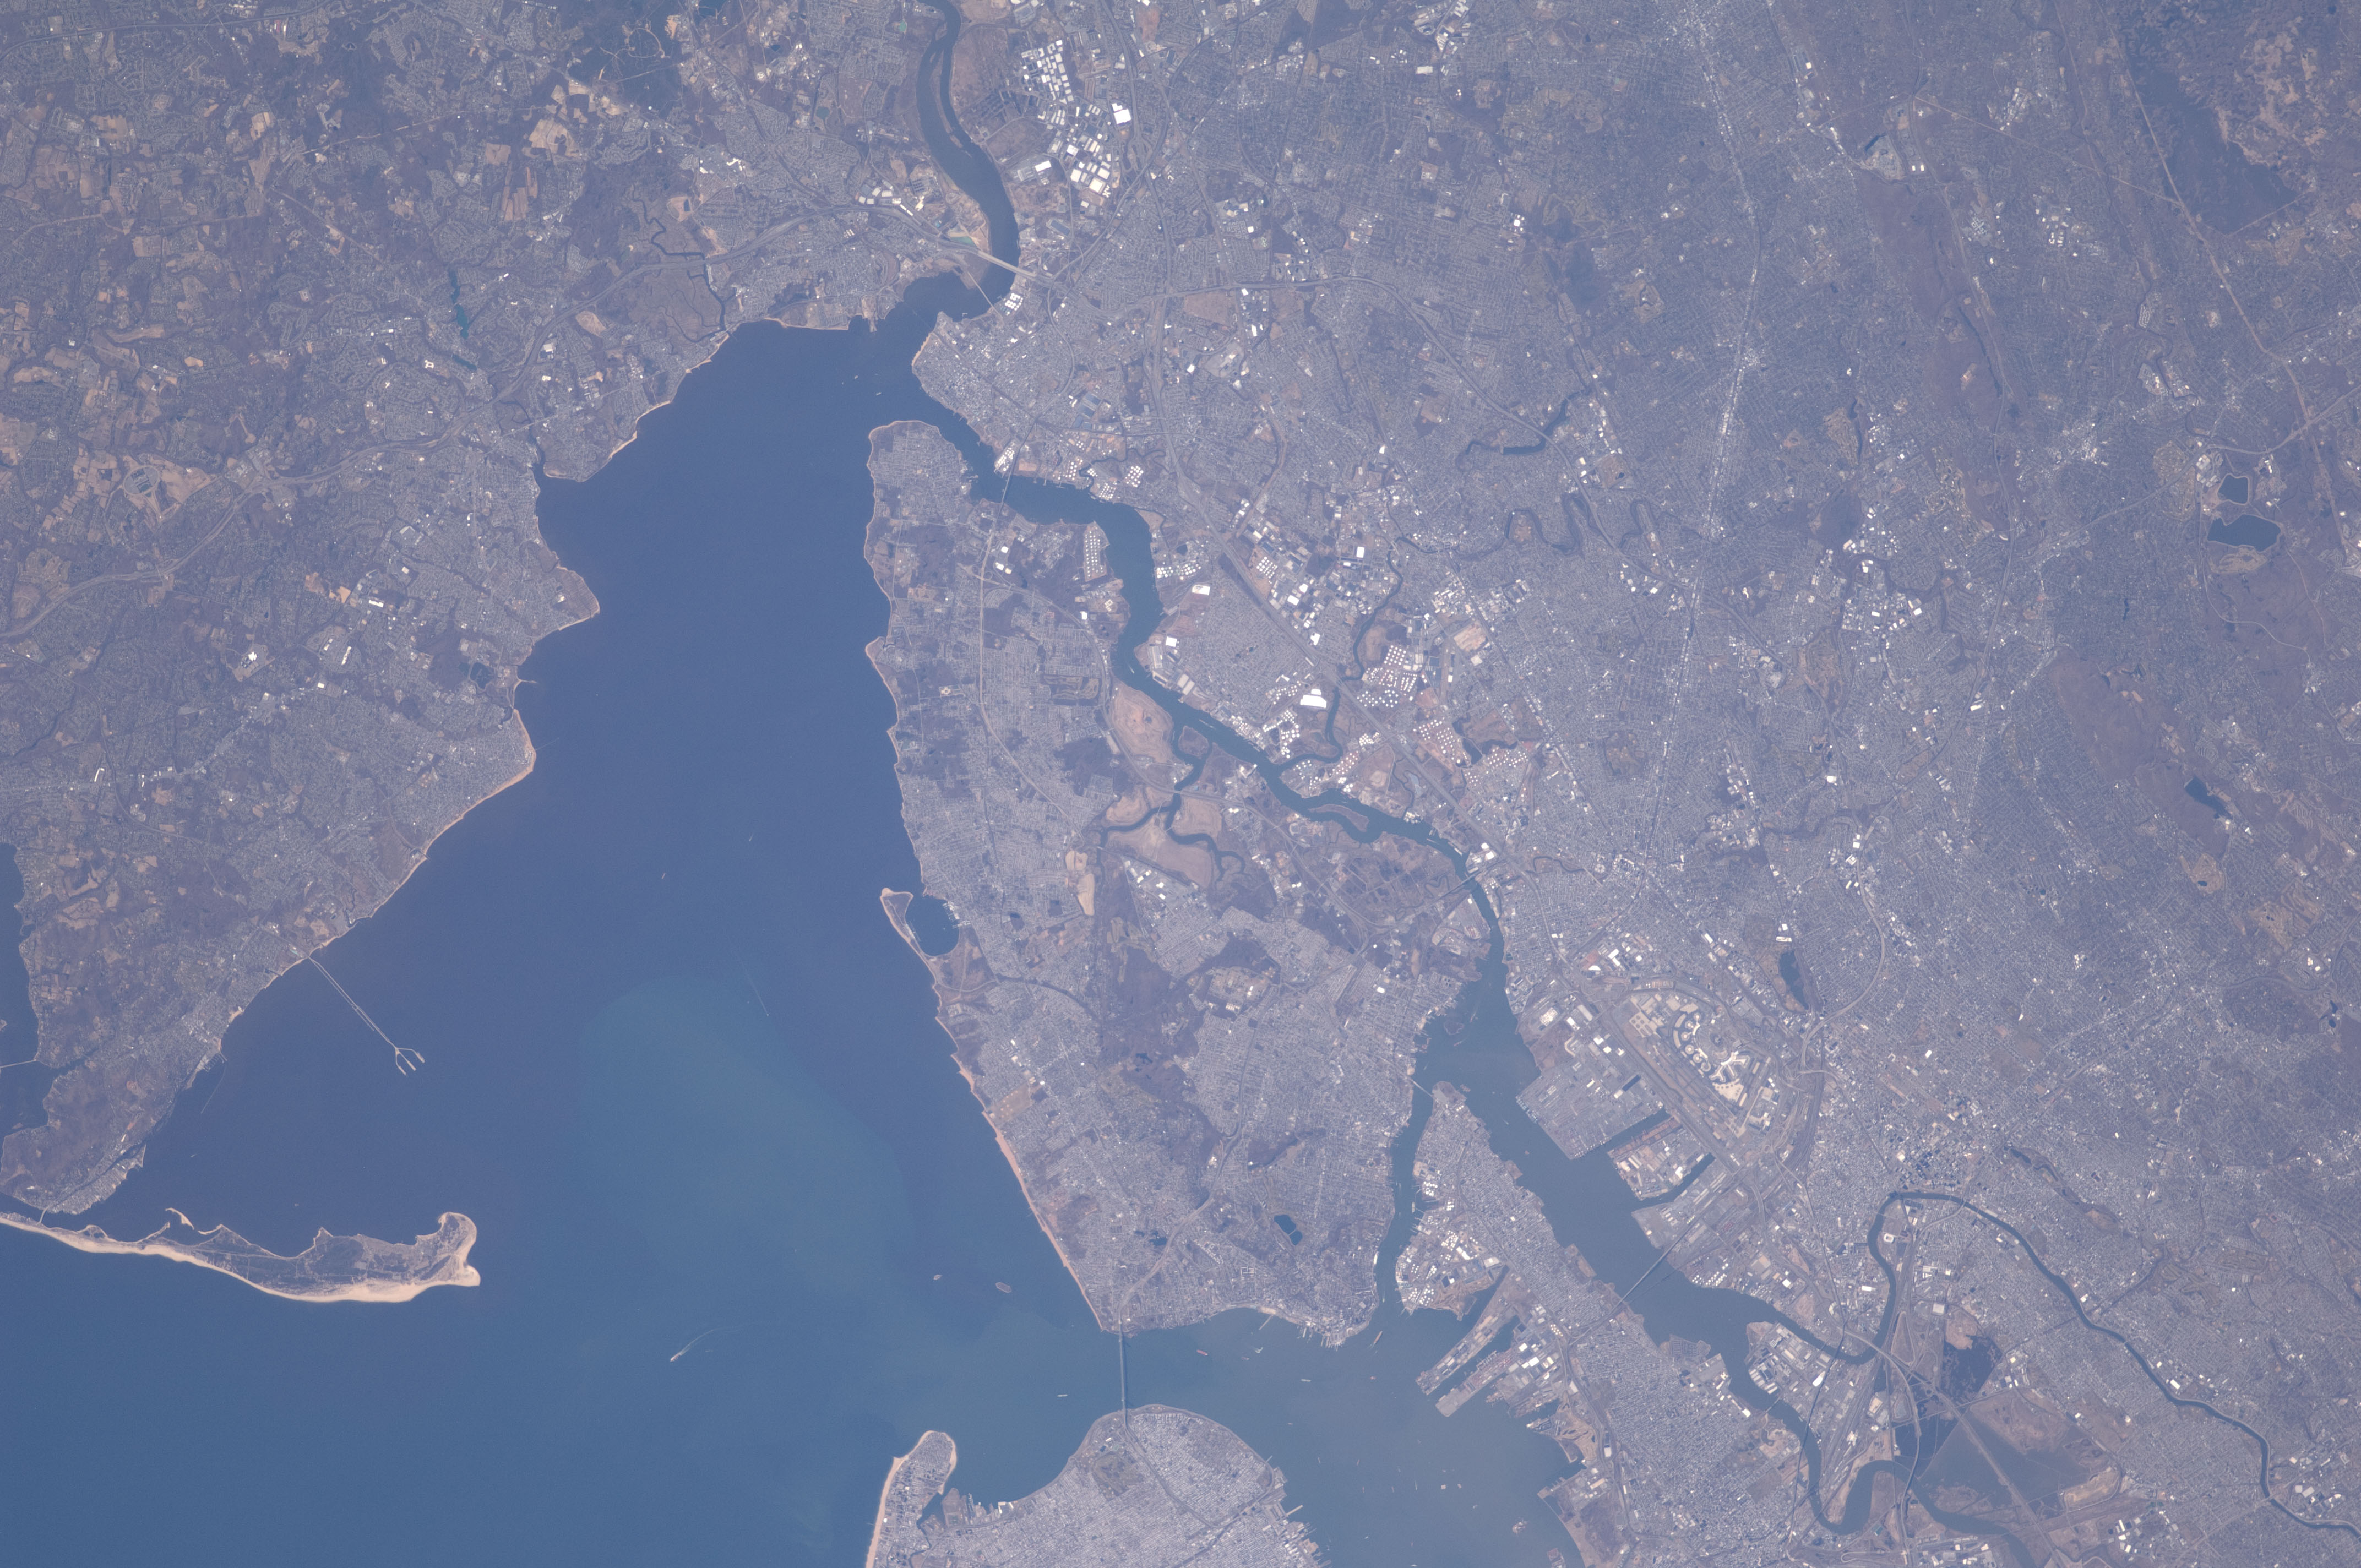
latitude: 40.5
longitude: -74.3
